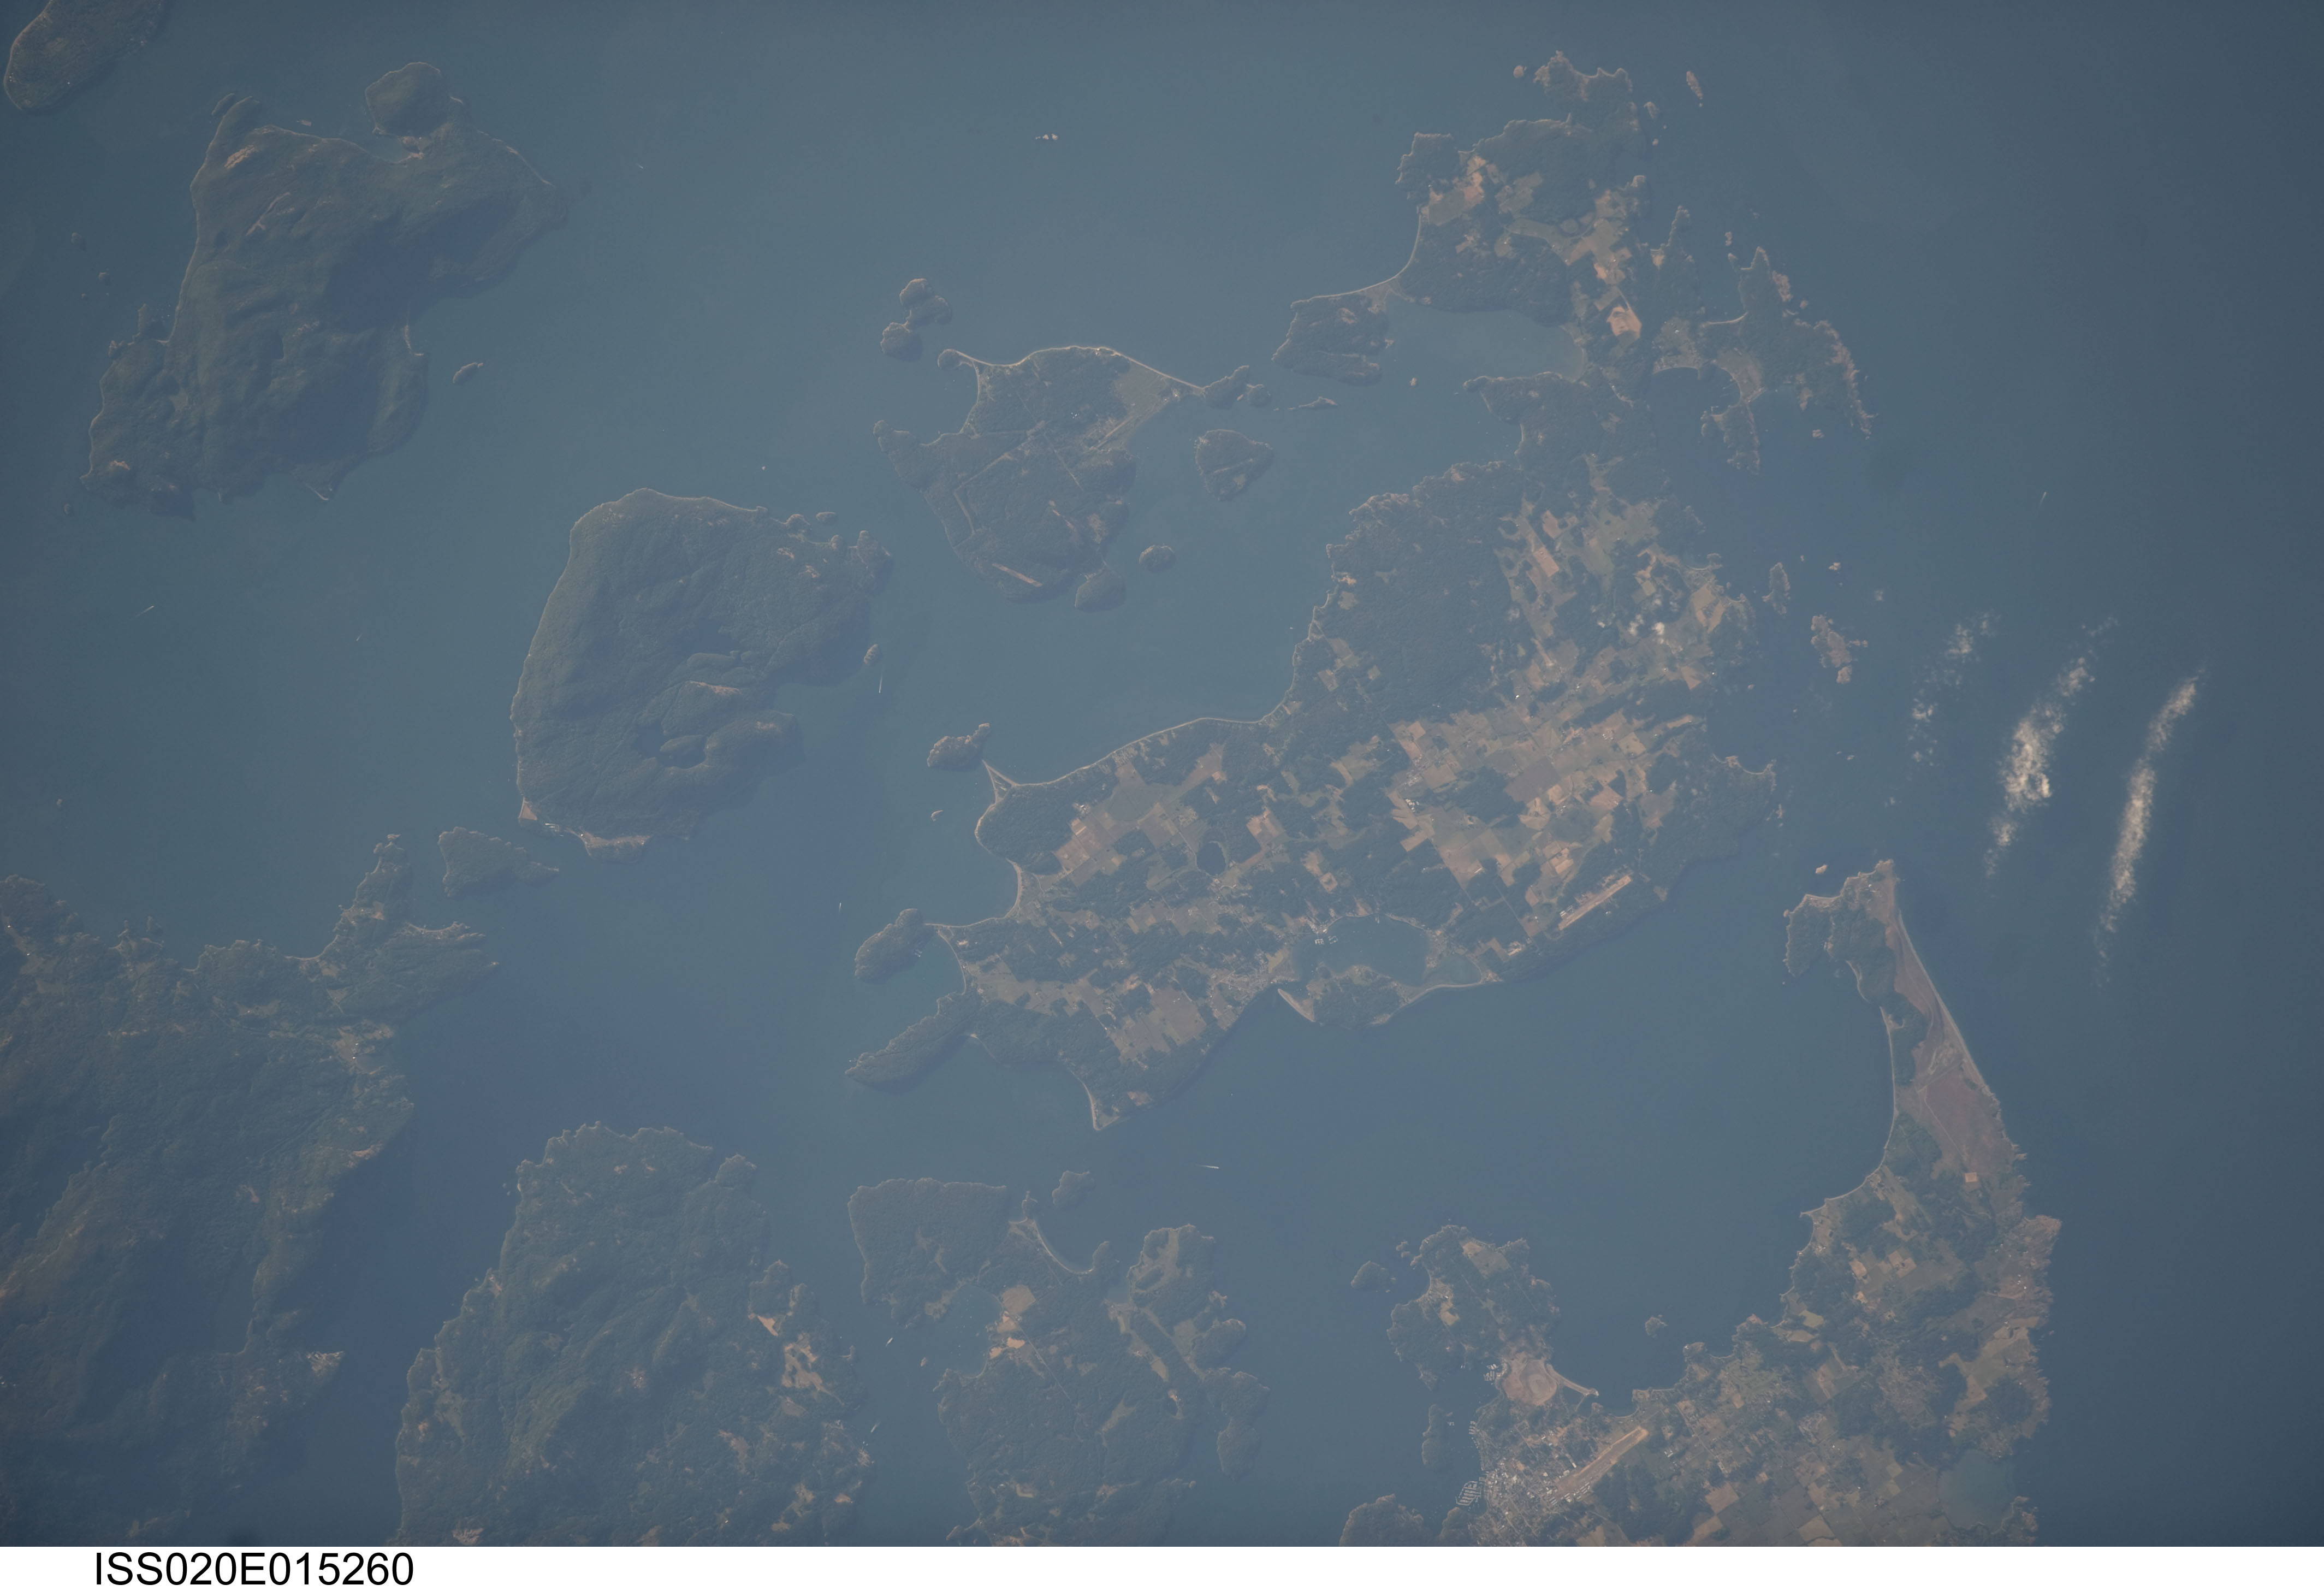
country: USA-WASHINGTON
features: CHARLES ISLAND,LONG ISLAND,DECATUR ISLAND,LOPEZ ISLAND,MUD BAY,FROST ISLAND,TRUMP ISLAND,LOPEZ SOUND,JAMES ISLAND,HUNTER BAY,CENTER ISLAND,BLAKELY,WASHINGTON,BLAKELY ISLAND,ORCAS
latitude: 48.5
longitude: -122.9
